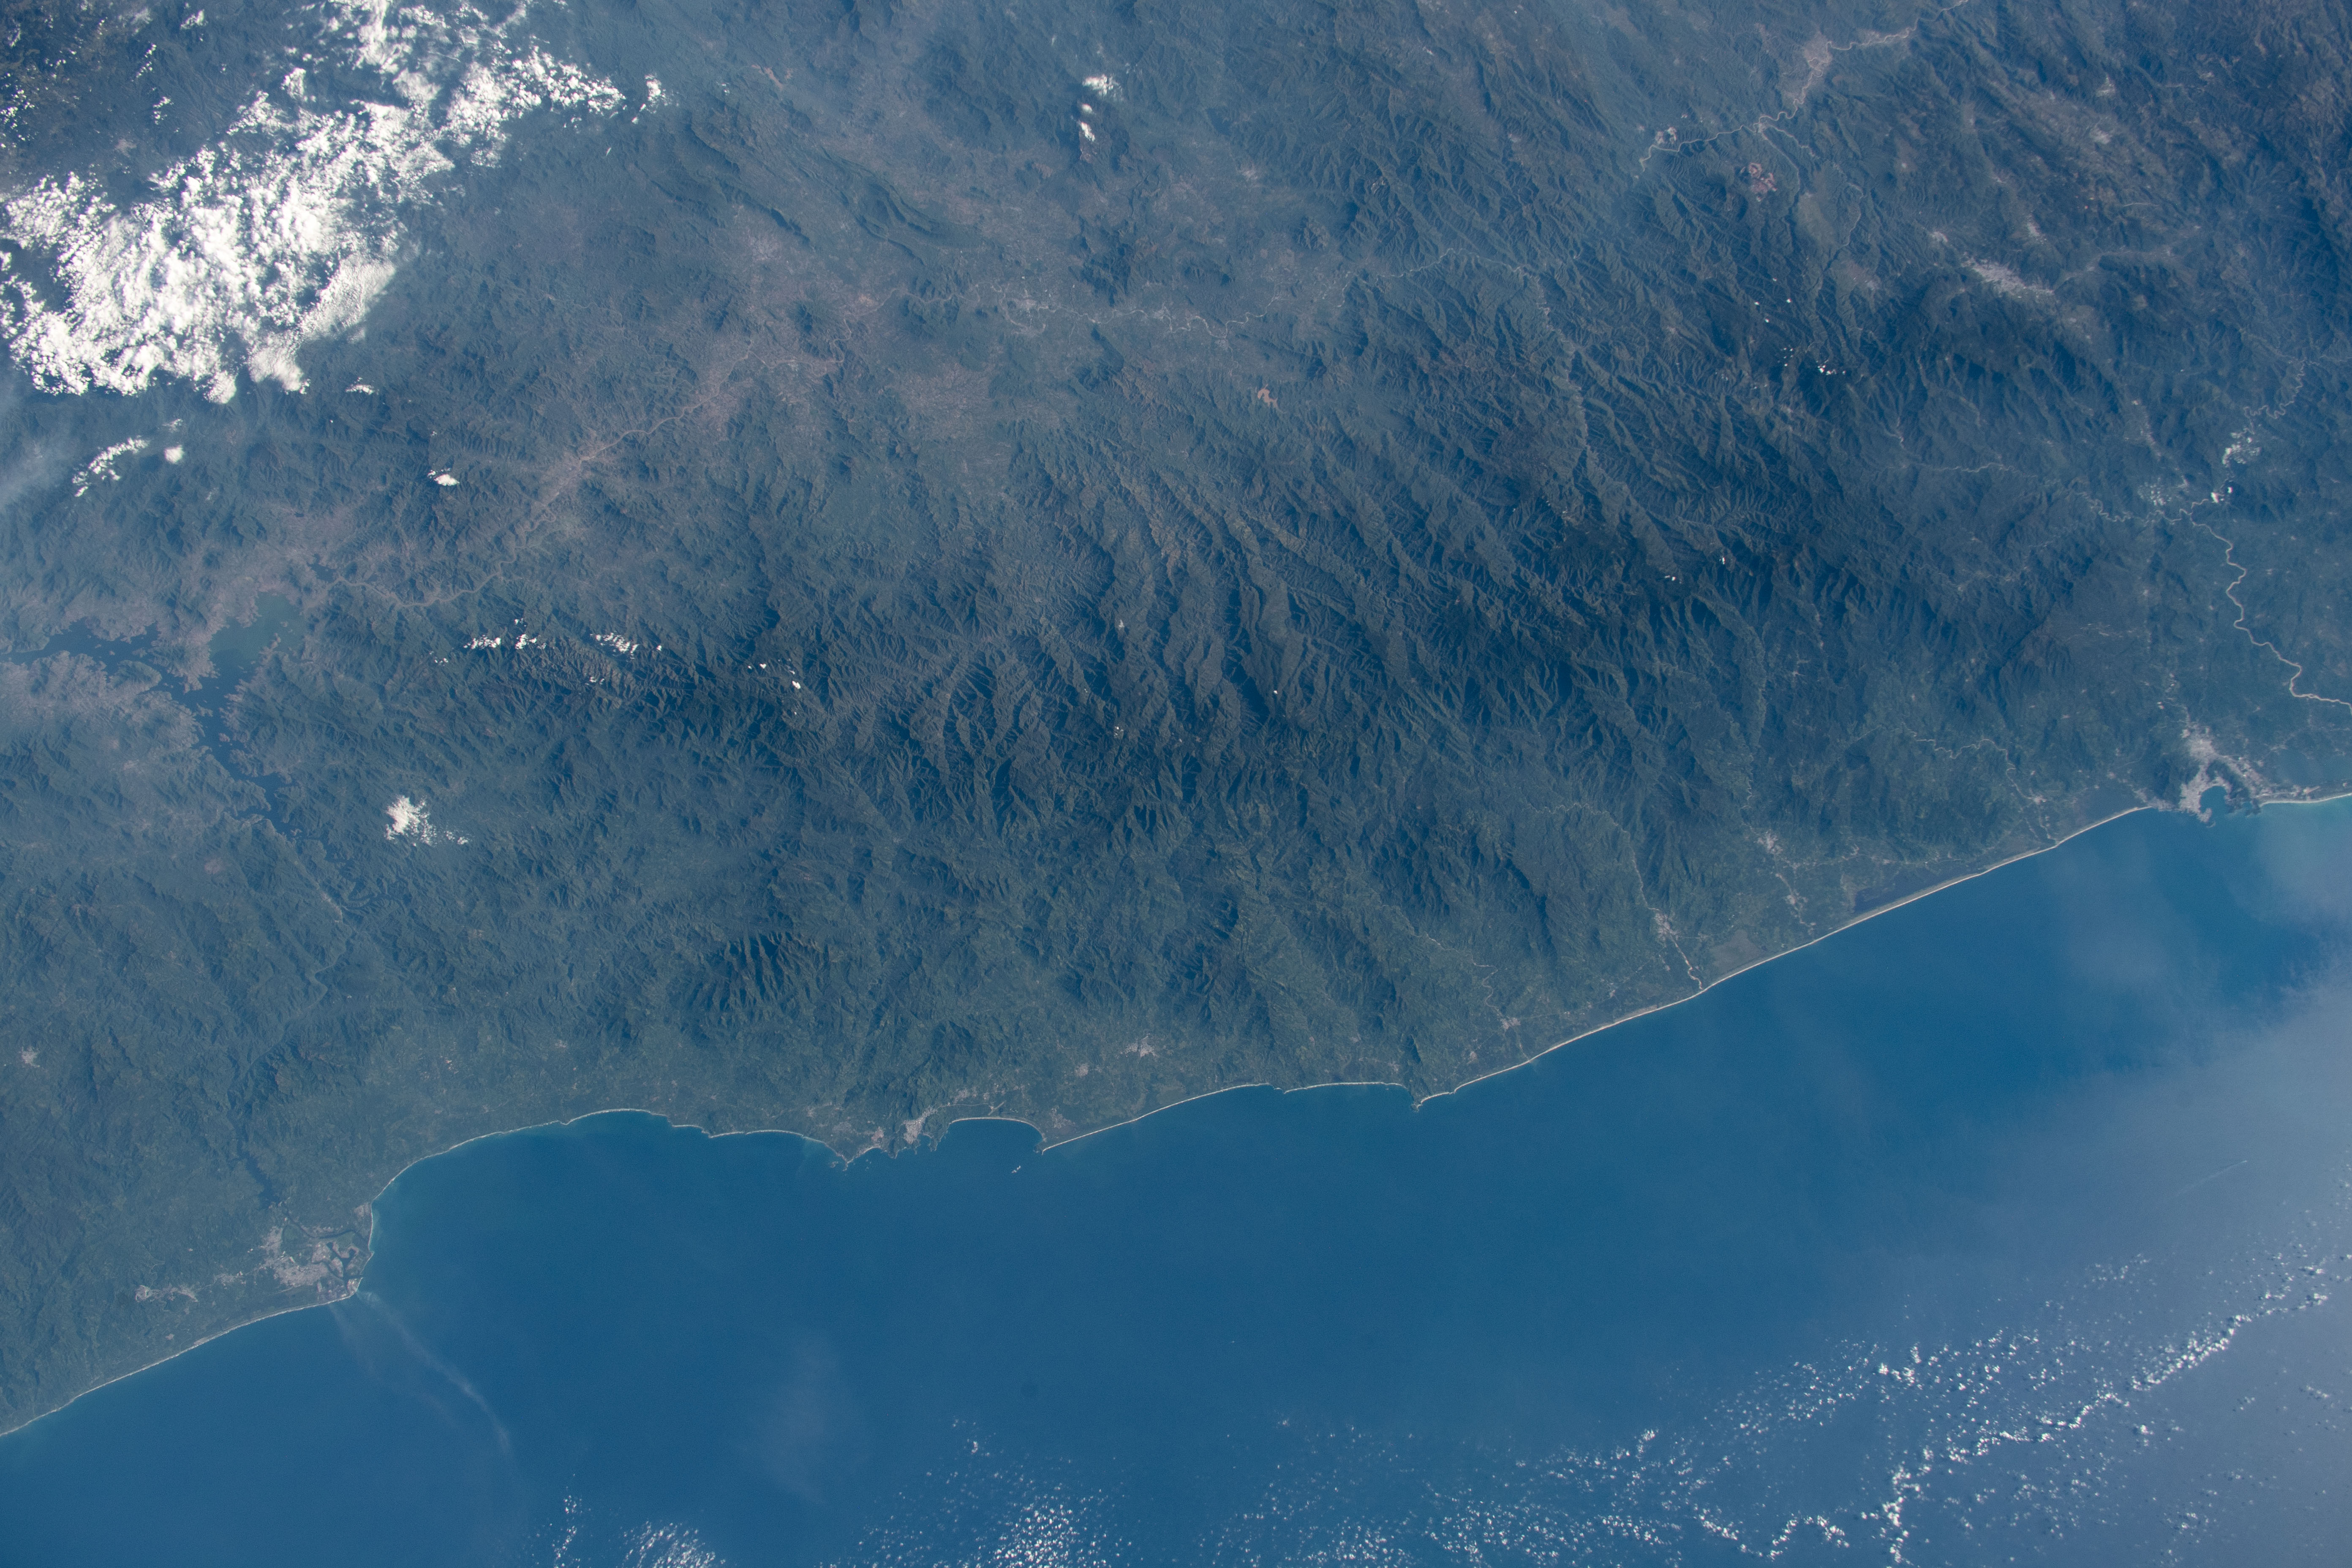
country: MEXICO
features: SIERRA MADRE DEL SUR MOUNTAINS, INFIERNILLO LAKE, MEXICO
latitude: 18.0
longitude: -101.0
